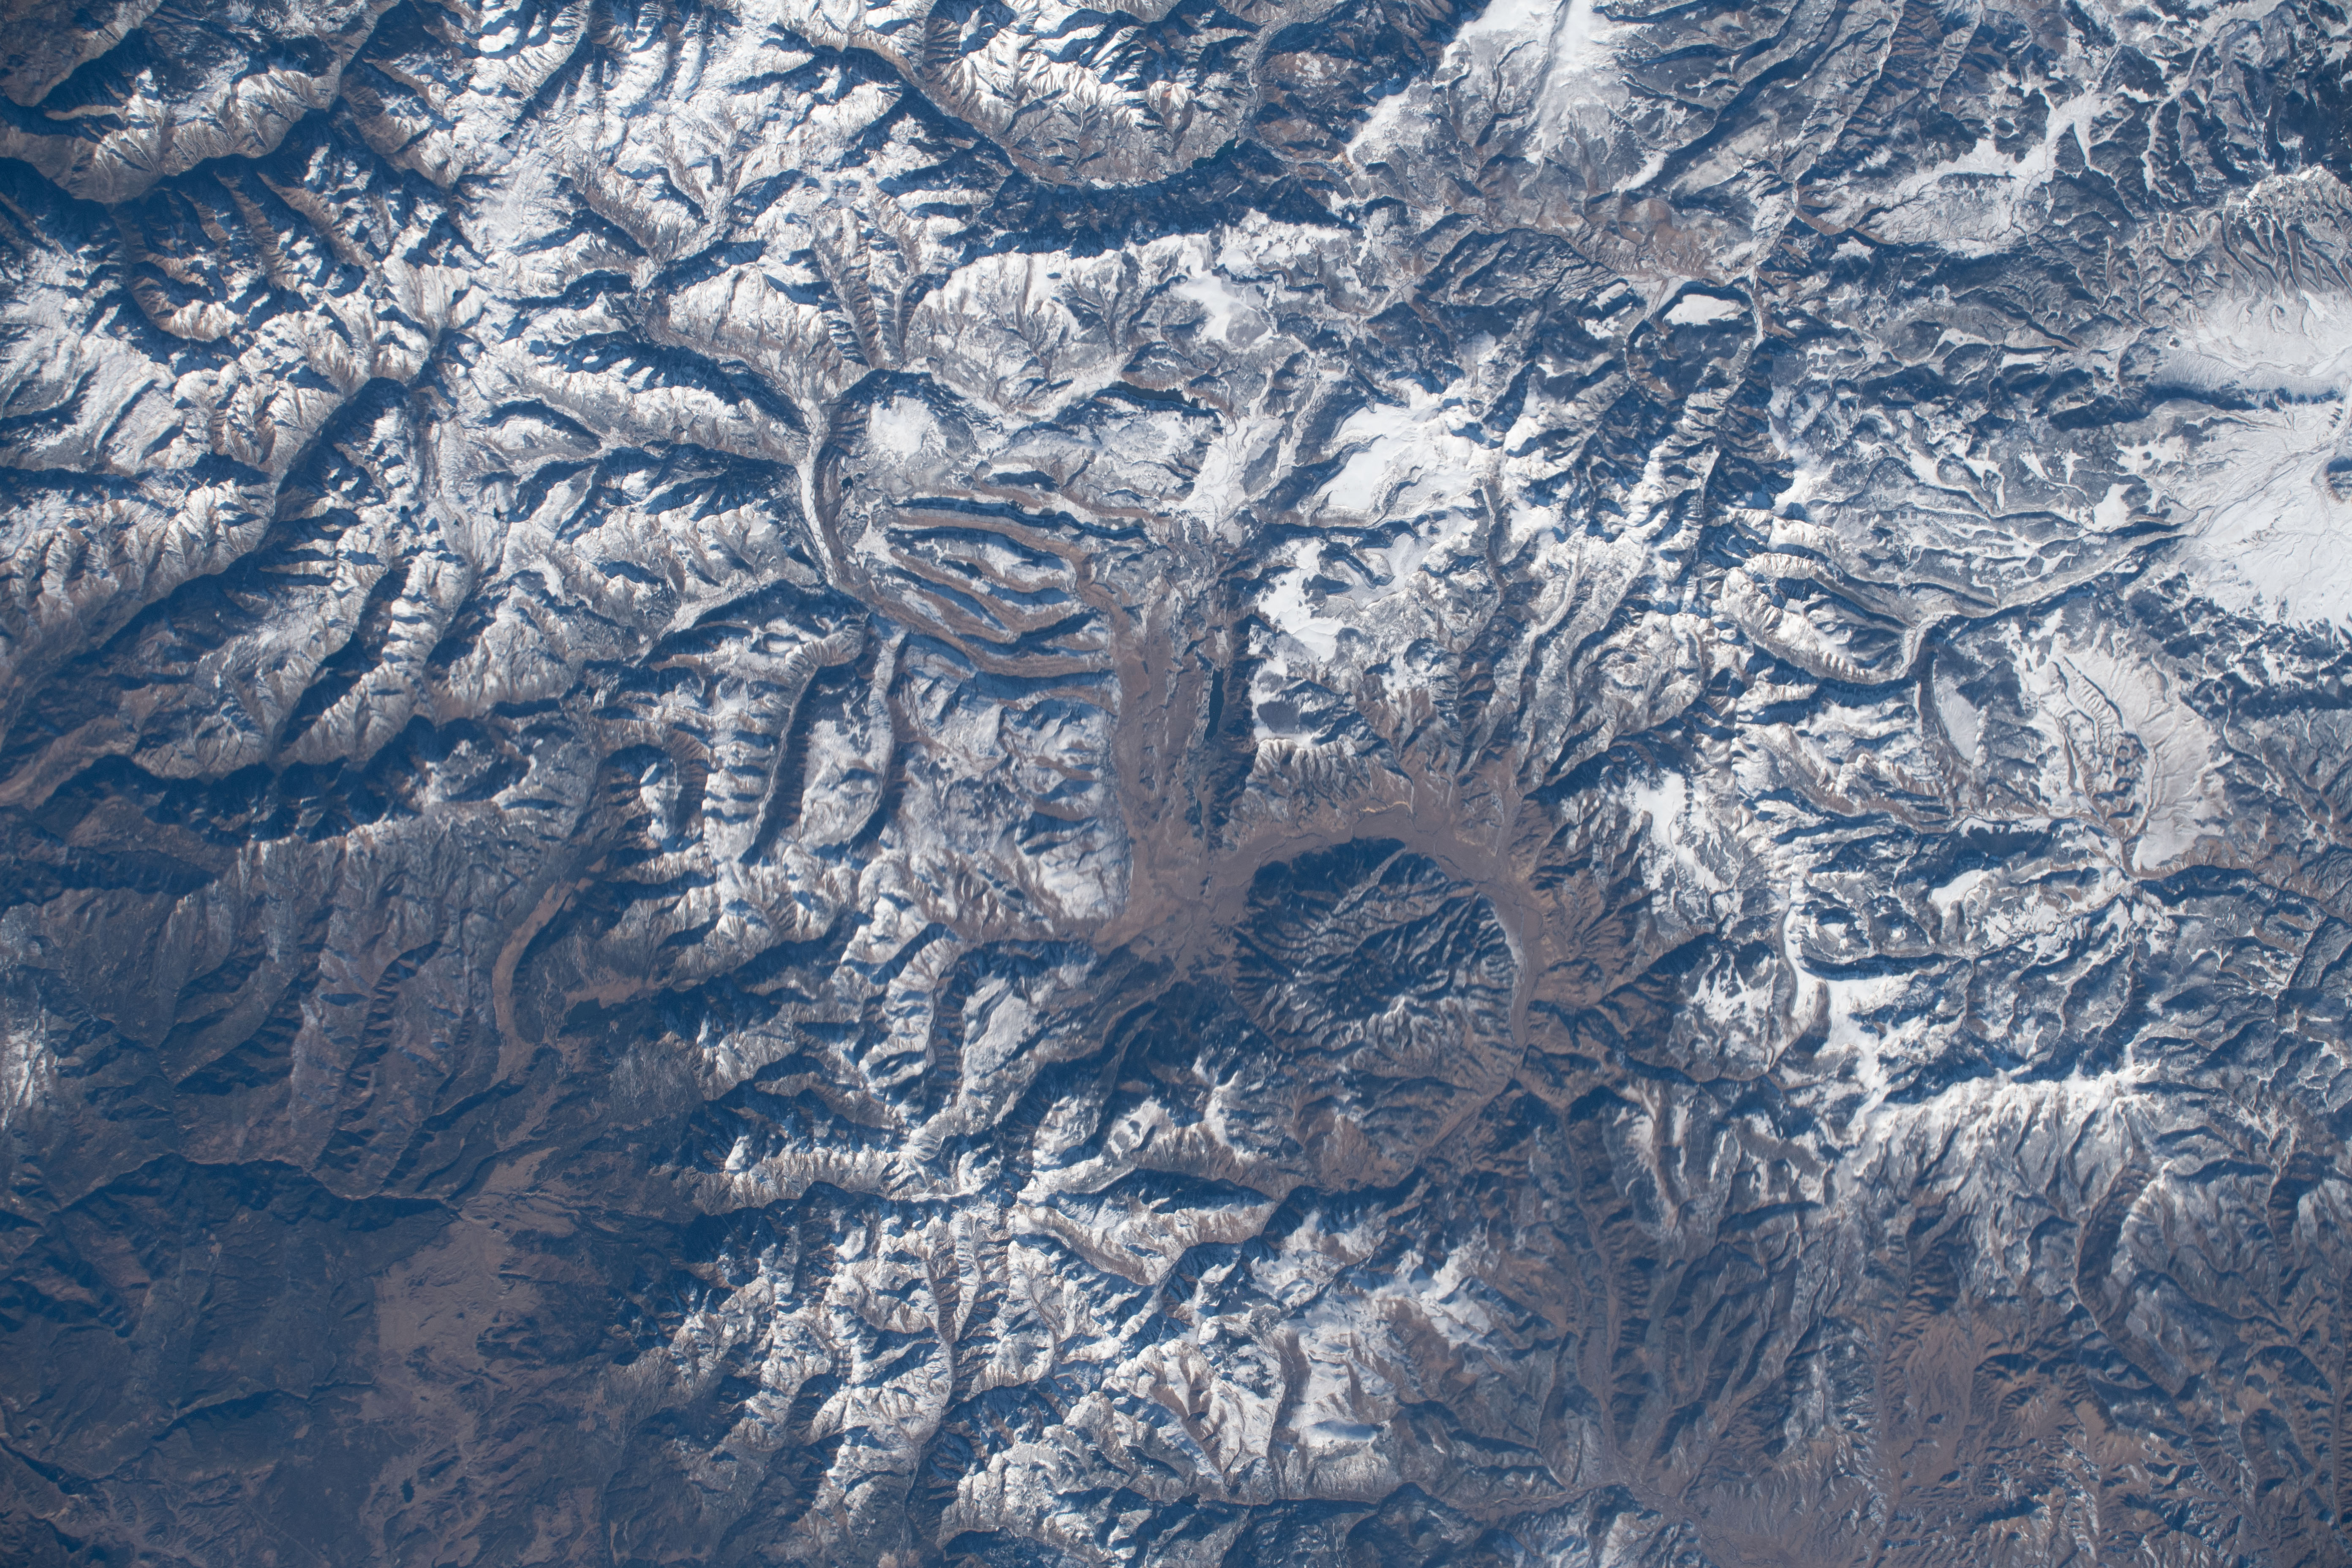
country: USA-COLORADO
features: SOUTH RIVER PEAK, TWIN PEAKS
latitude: 37.8
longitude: -107.0
